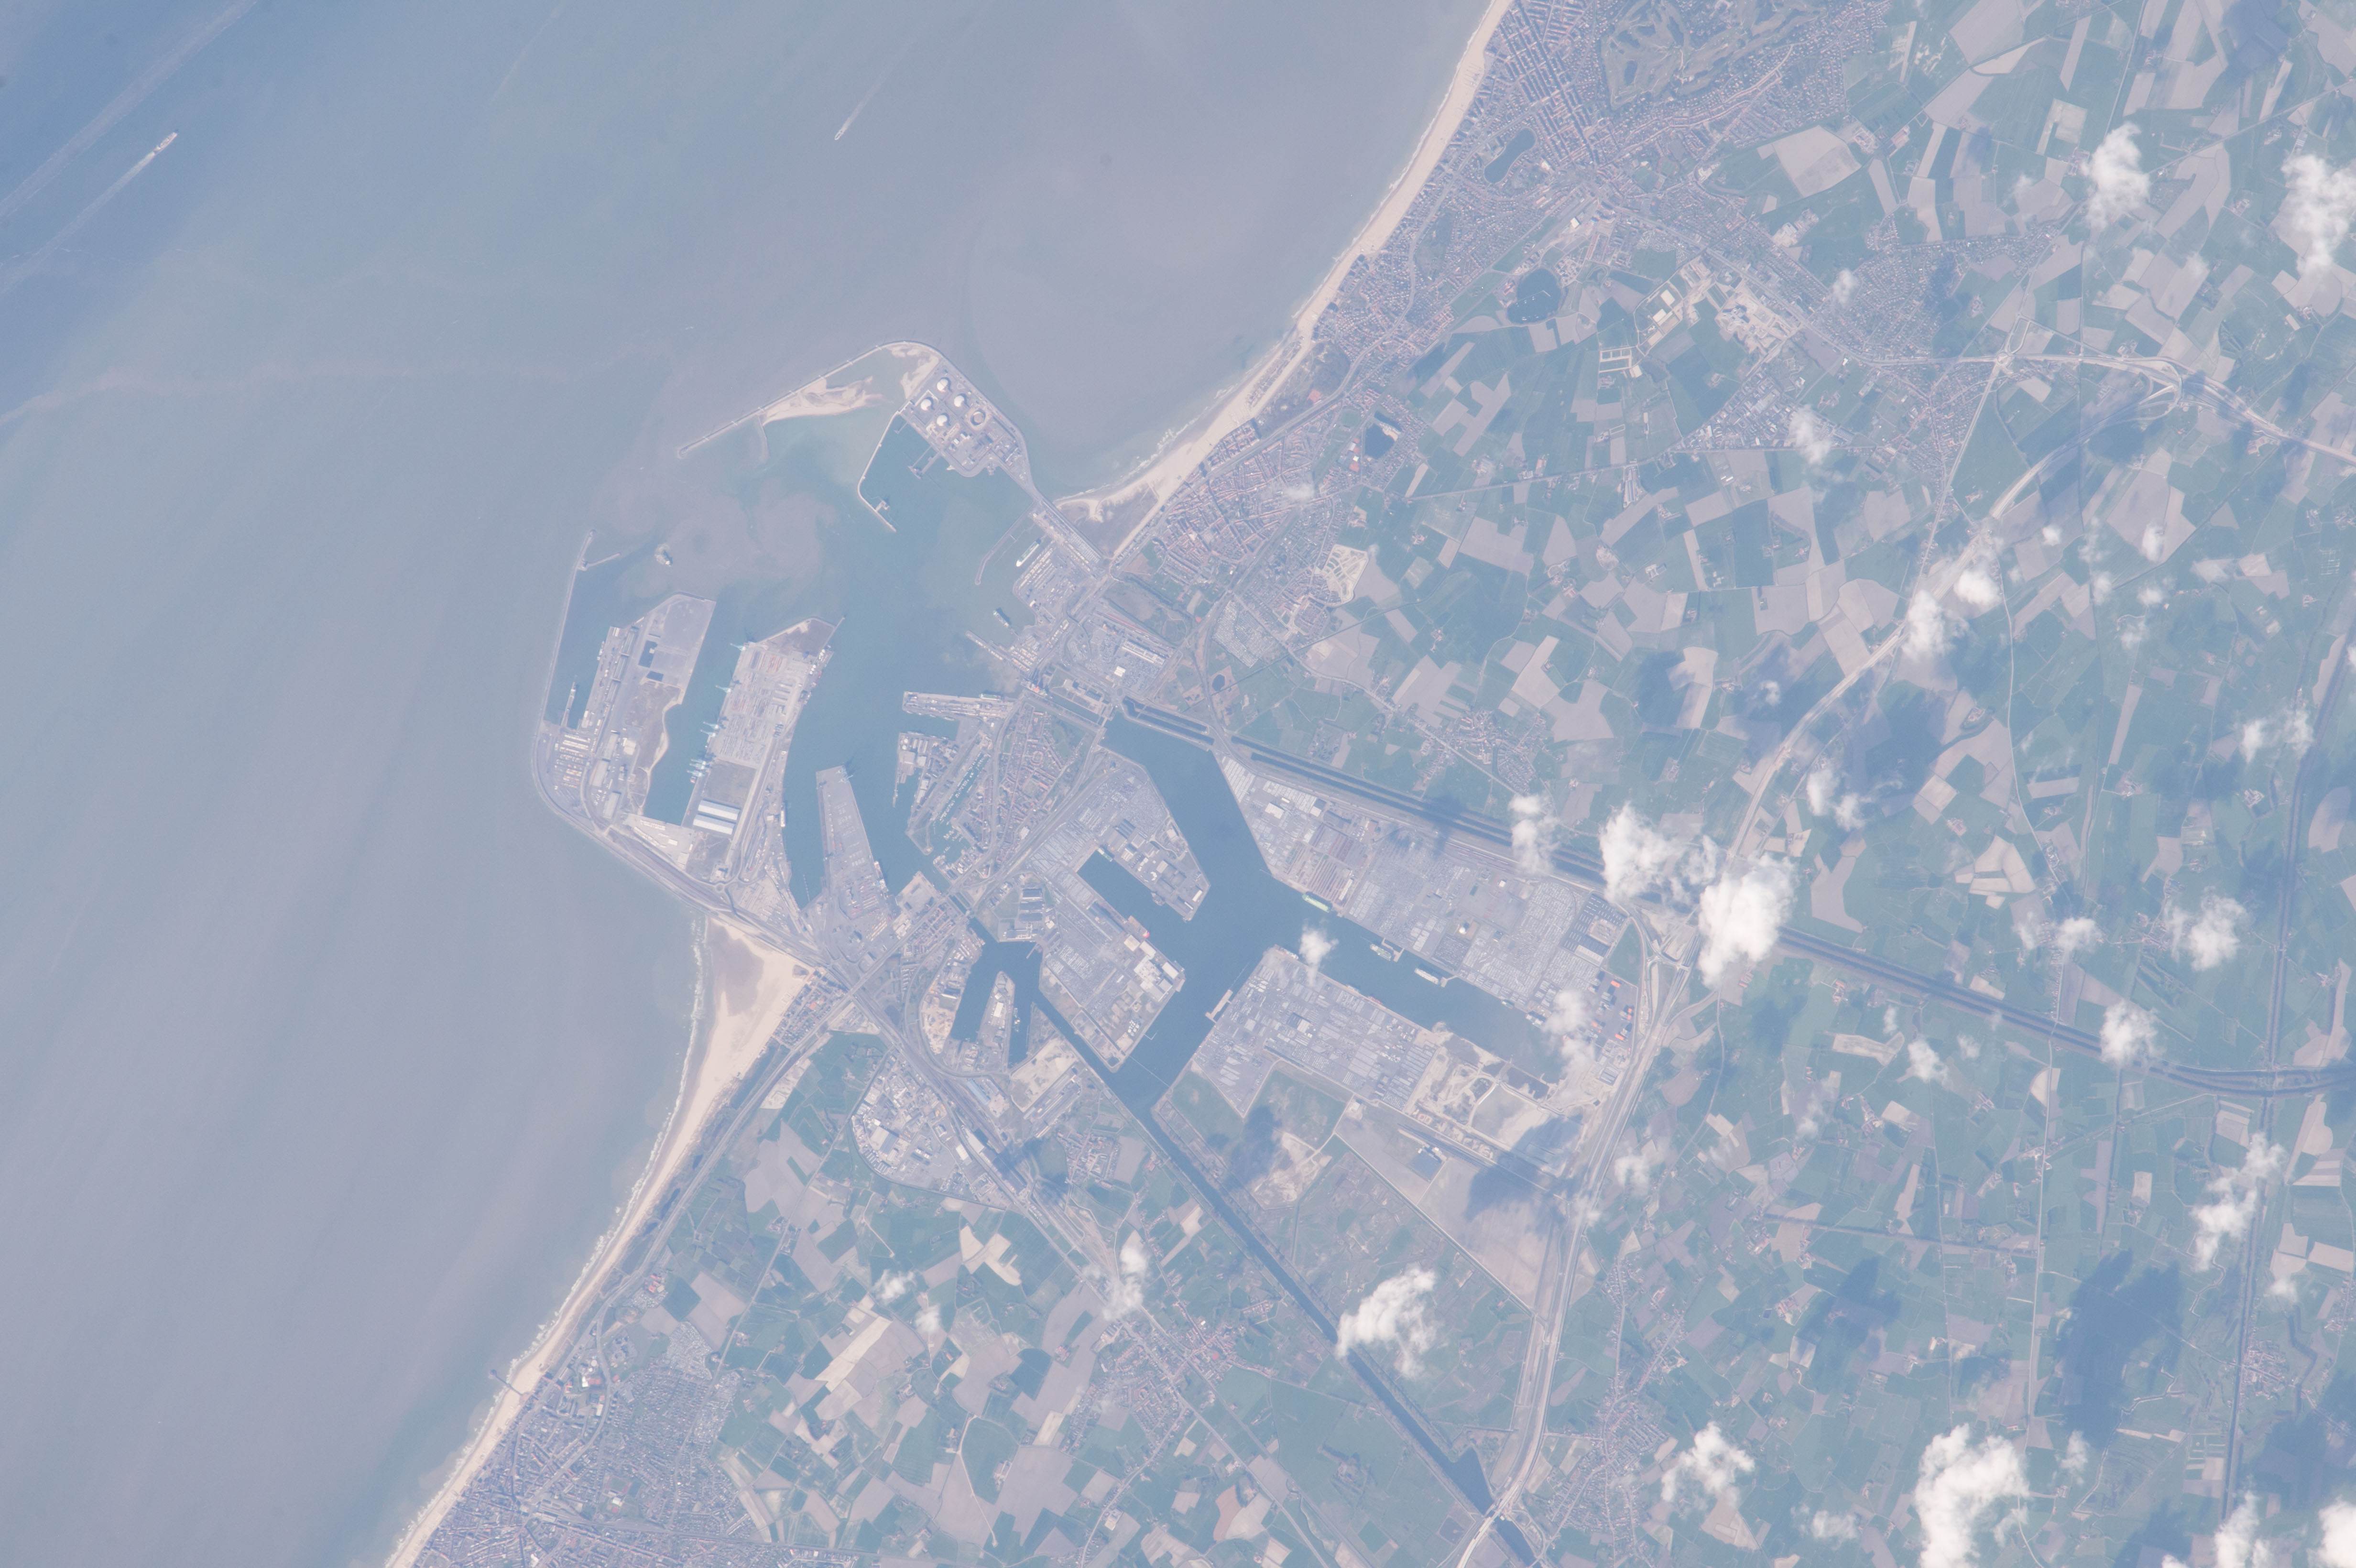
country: BELGIUM
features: ZEEBRUGGE, LISSEWEGE, PORT, LNG TERMINAL, KNOKKE HEIST, BLANKENBERGE
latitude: 51.3
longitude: 3.2
